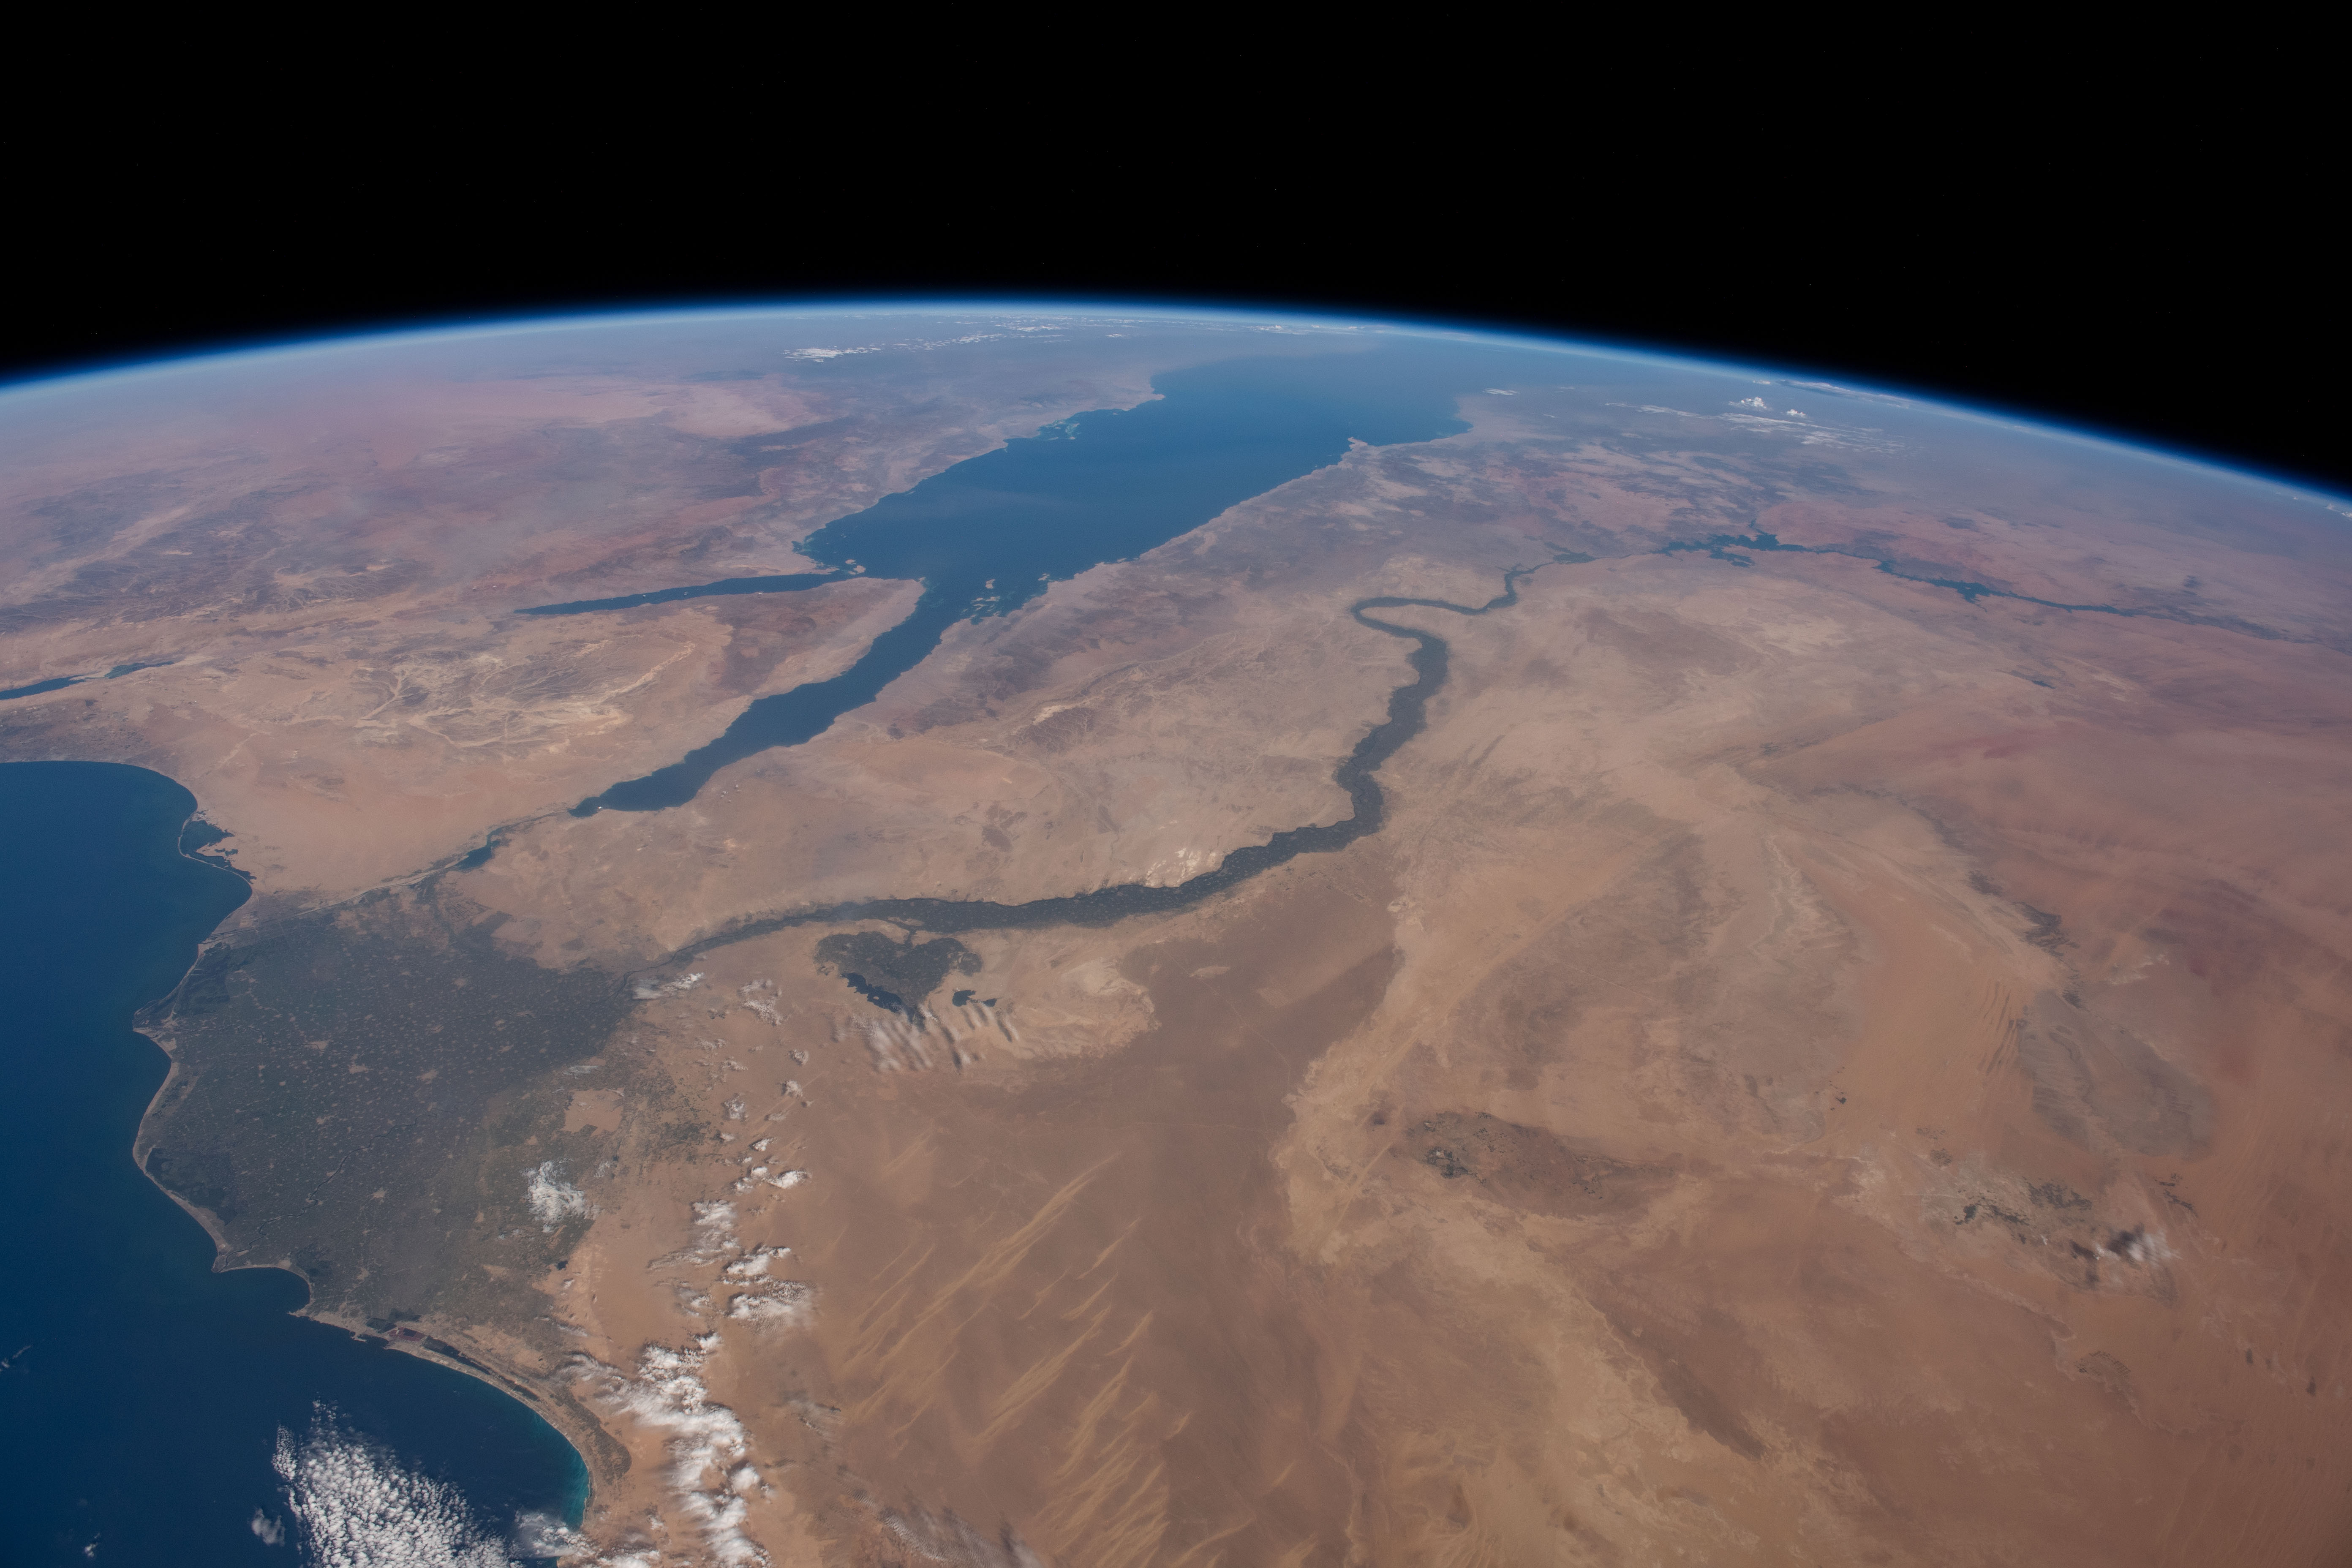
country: EGYPT
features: MEDITERRANEAN SEA, AQABA GULF, SUEZ GULF, MENIA
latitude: 28.2
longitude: 31.0
